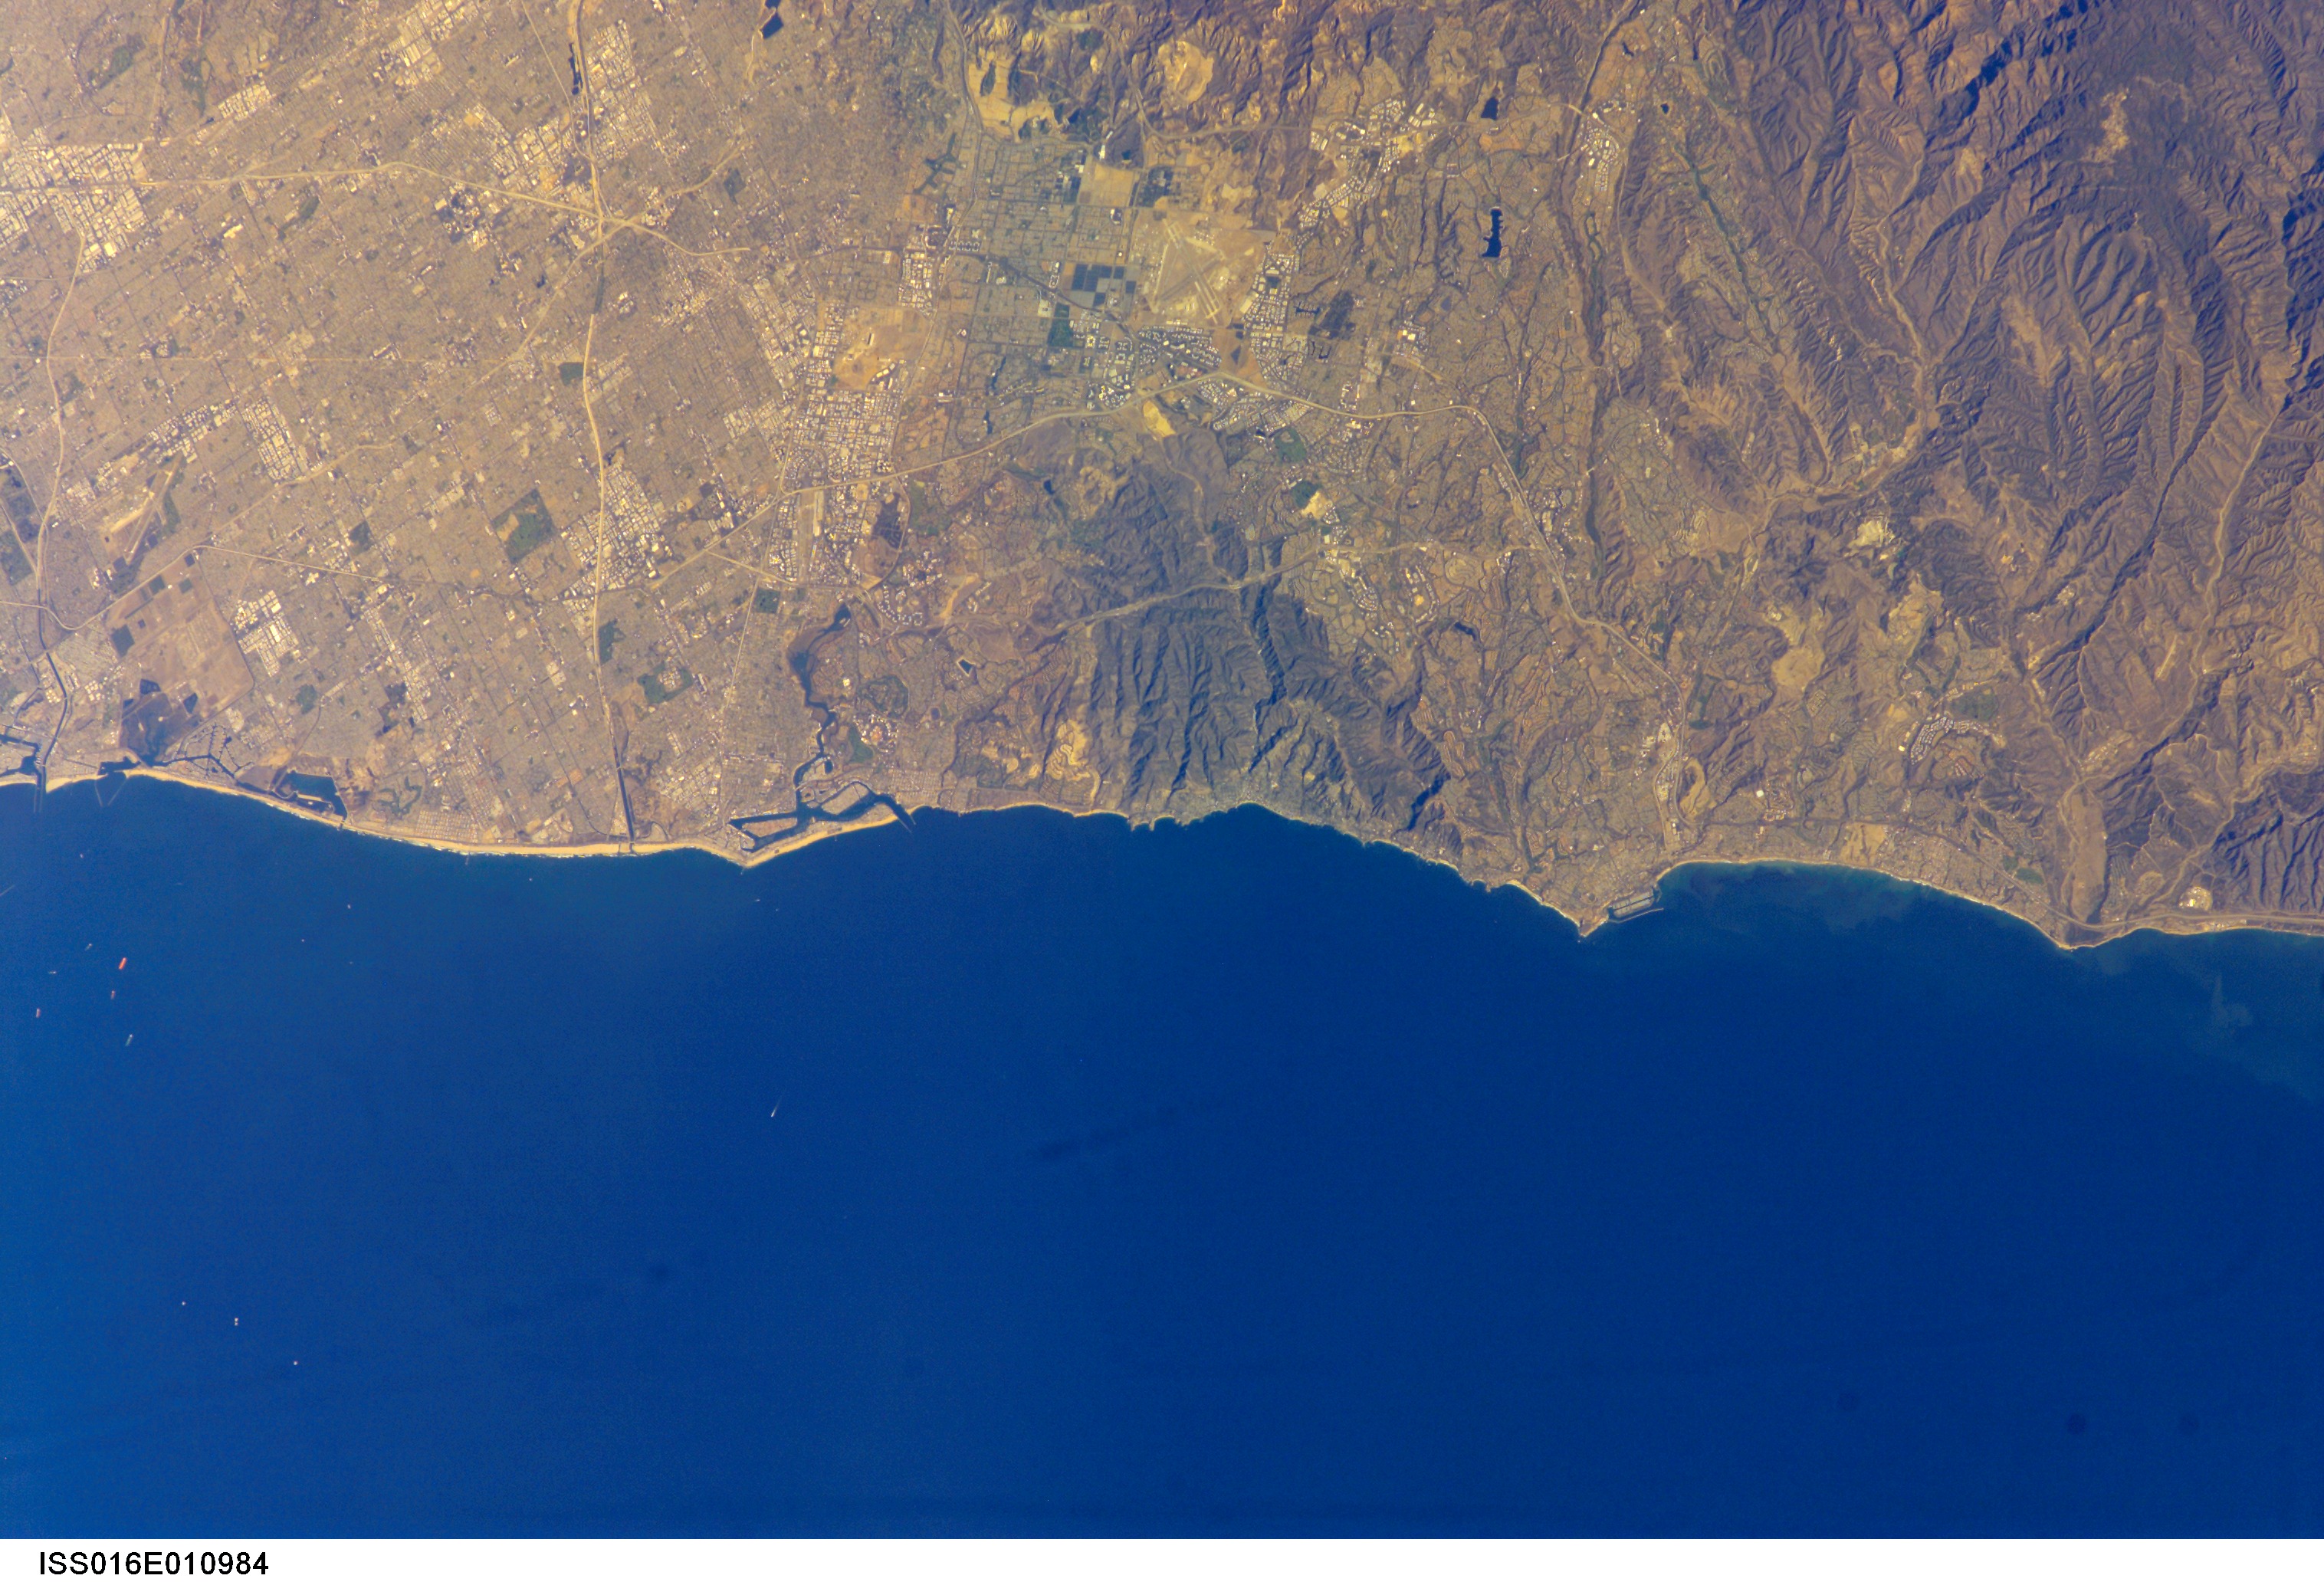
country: USA-CALIFORNIA
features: NEWPORT BEACH, DANA PT., MTS.
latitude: 33.5
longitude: -118.0
